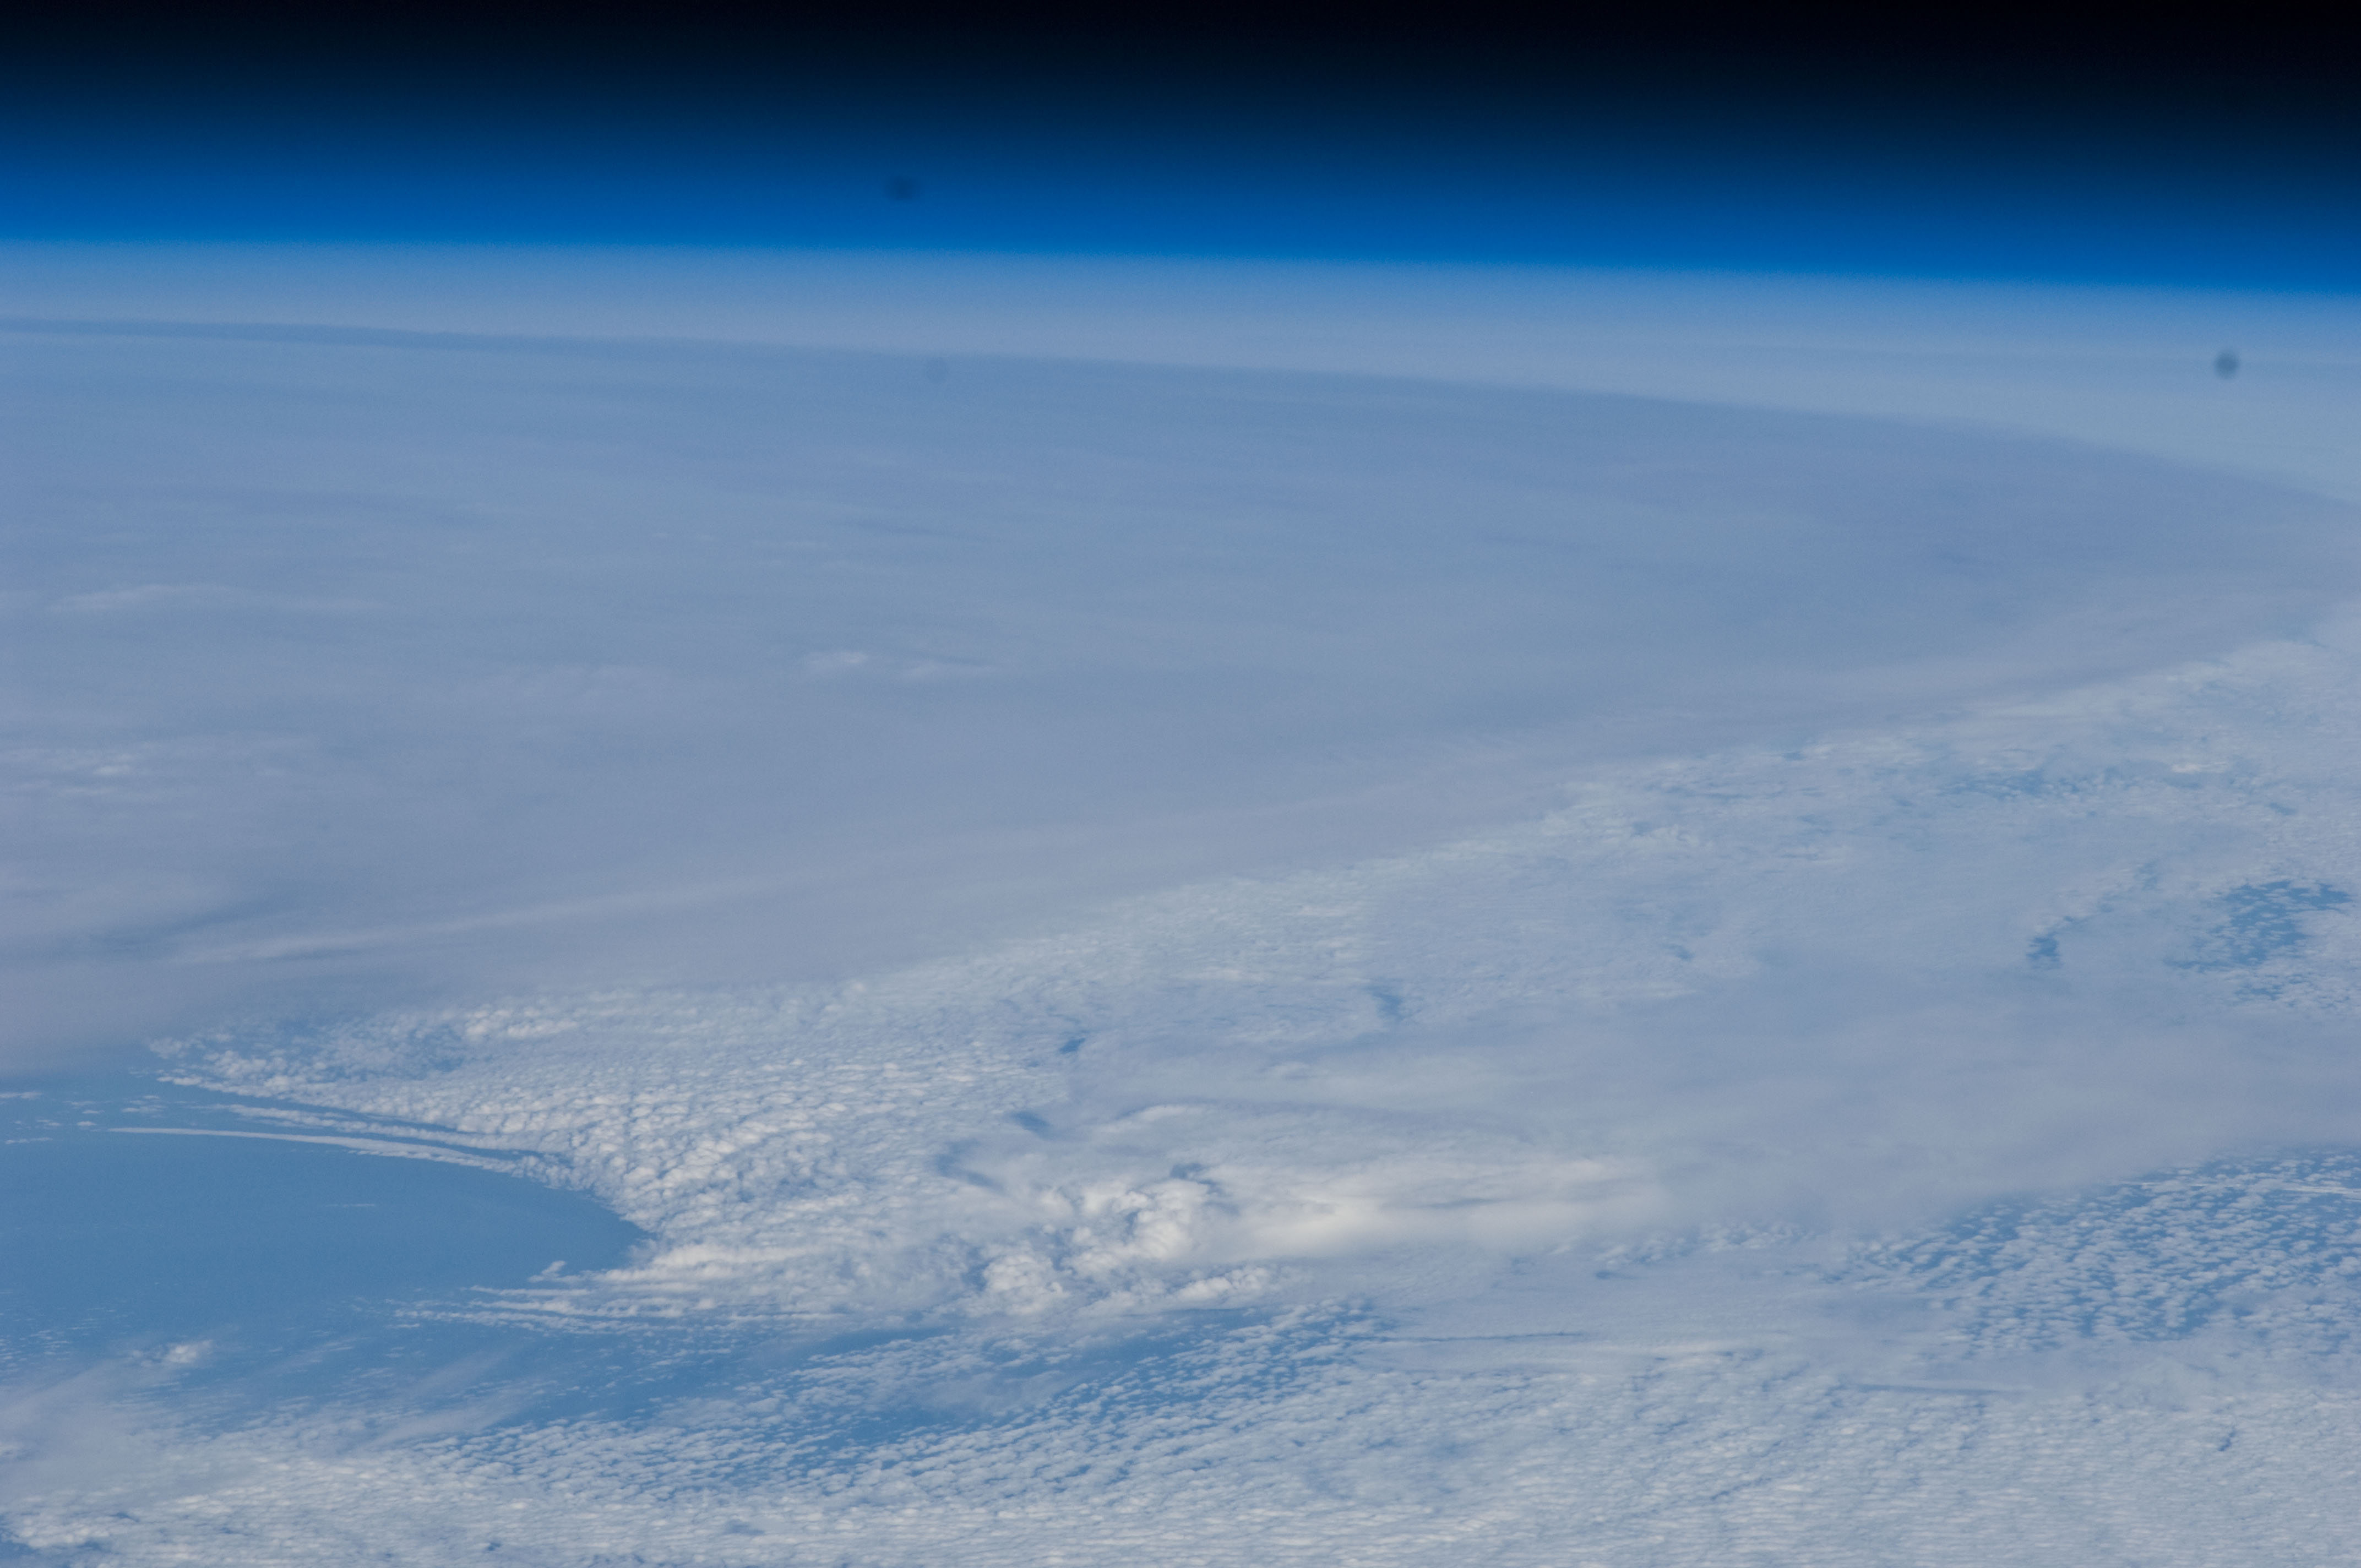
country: INDIAN OCEAN
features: PAN-MULTI-LAYERED CLOUD FORMATIONS, SEA SURFACE
